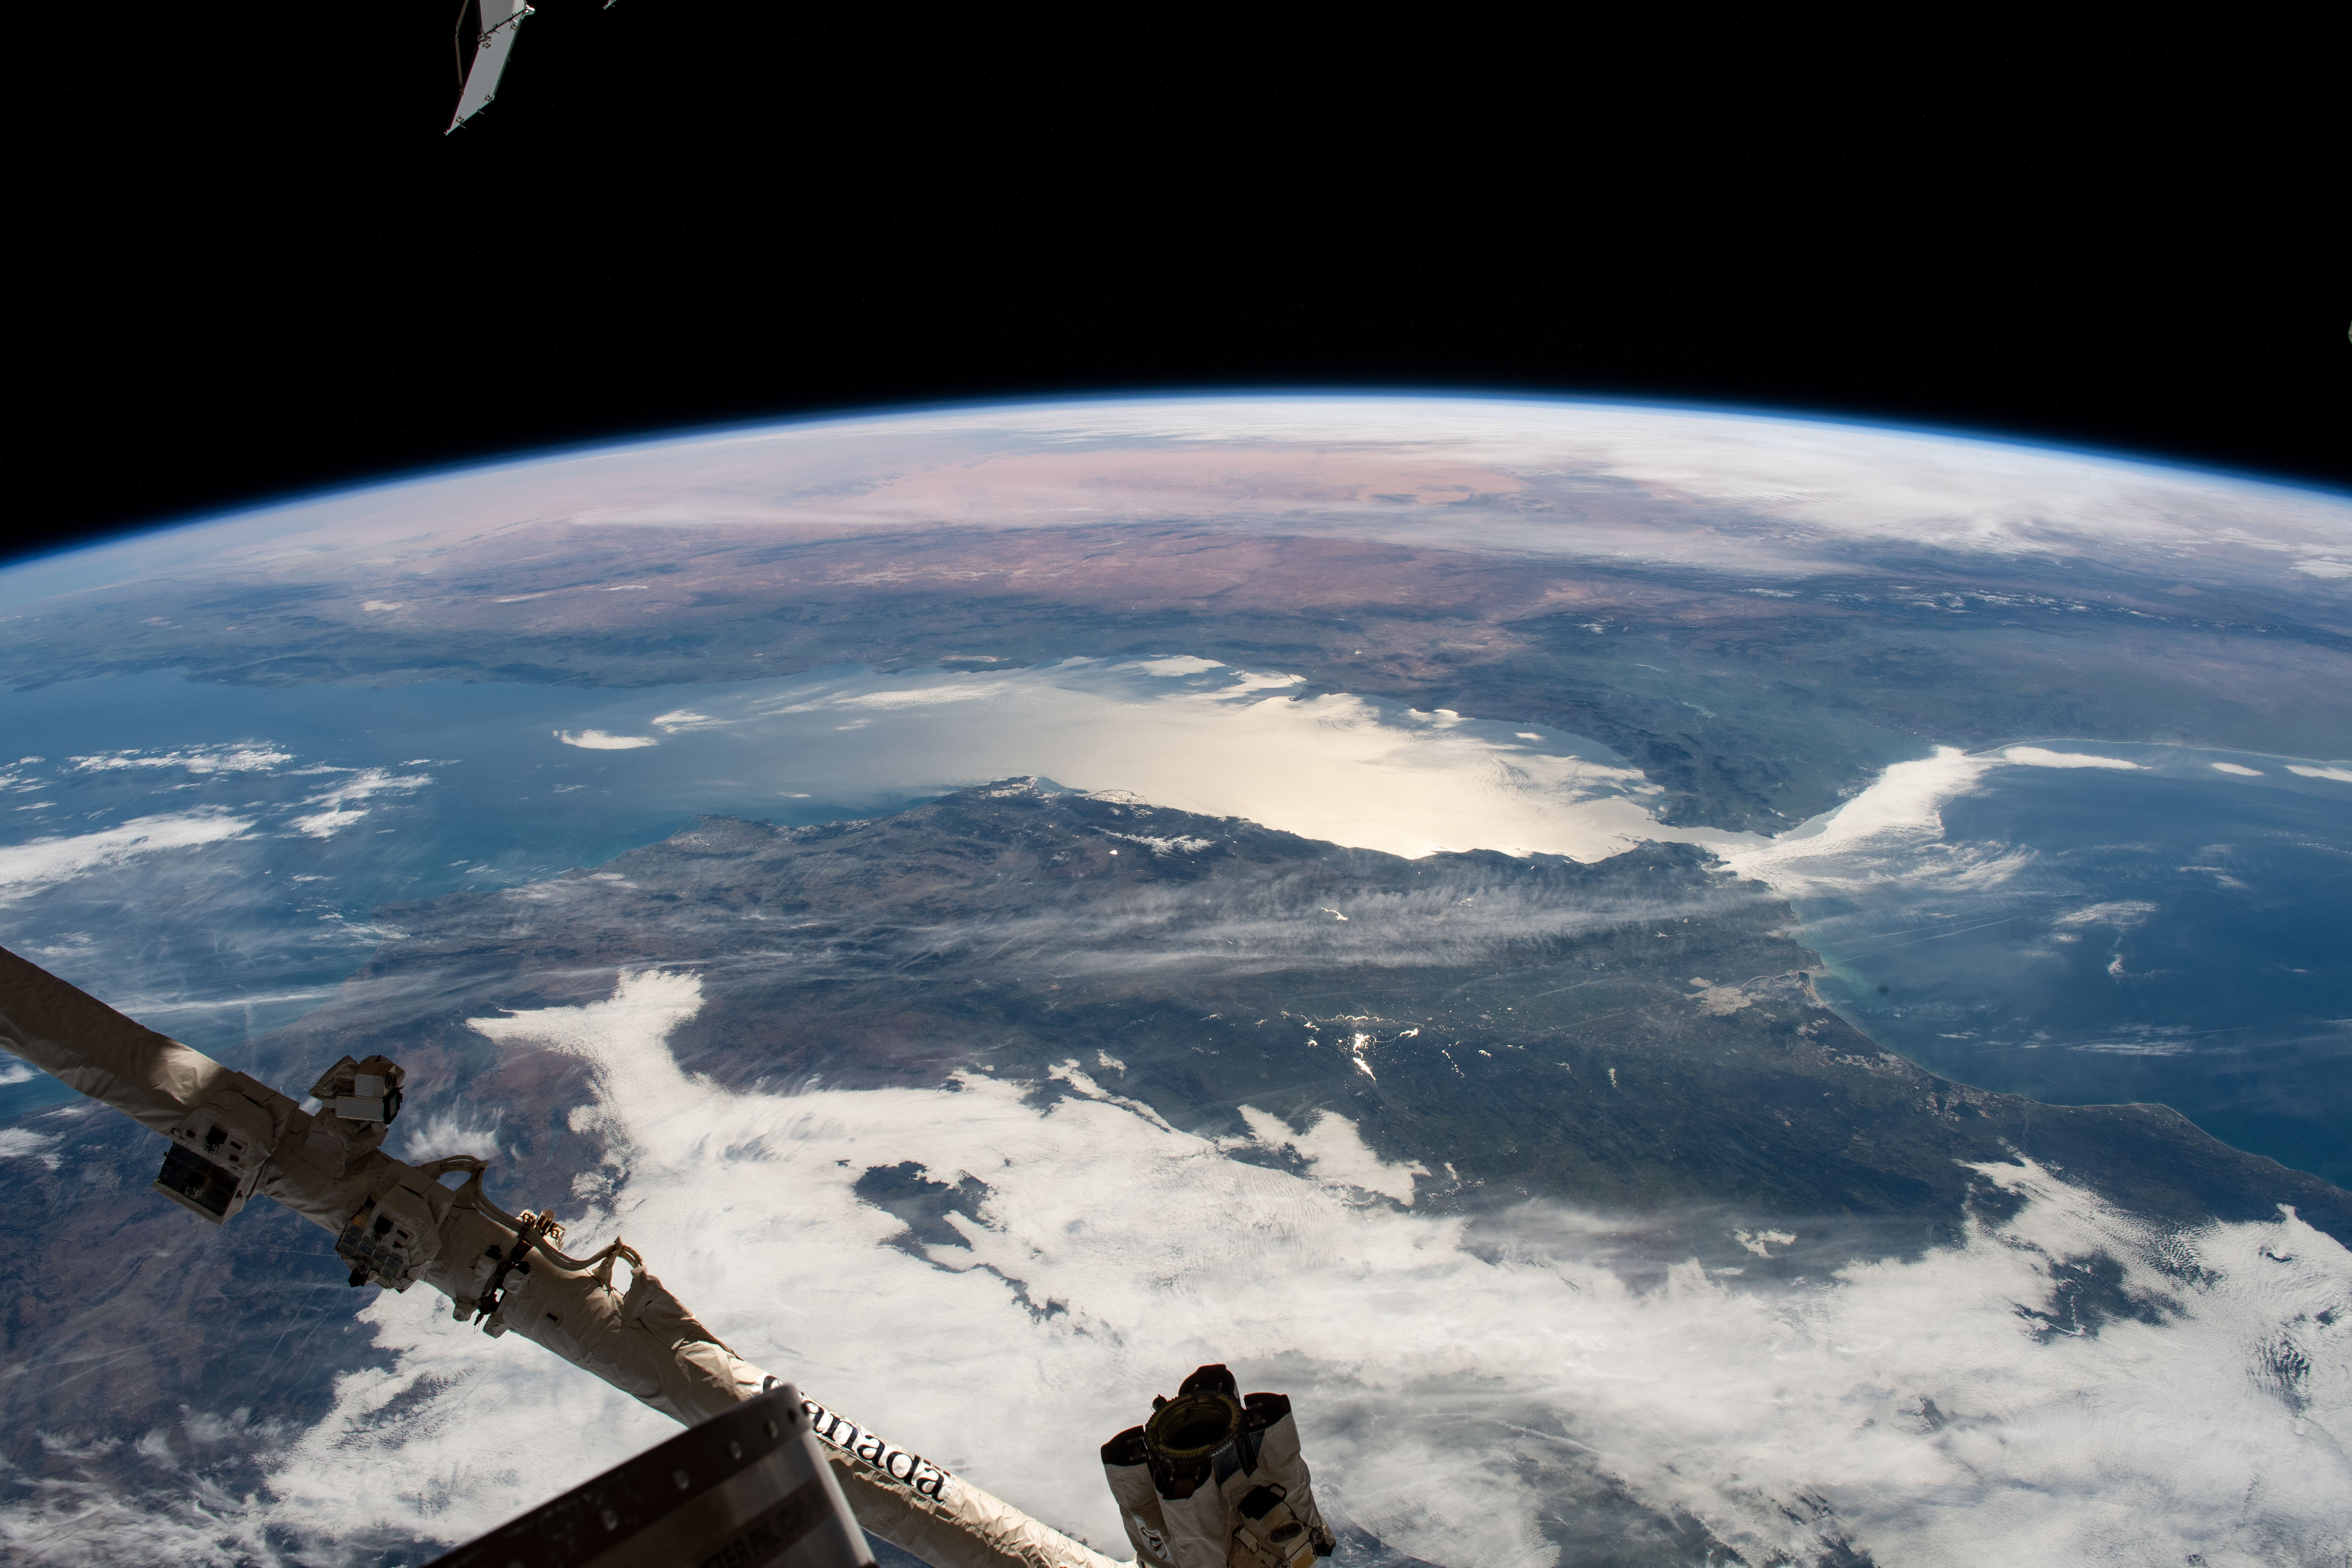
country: SPAIN
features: INTERNATIONAL SPACE STATION, LIMB, ALBORAN SEA, STRAIT OF GIBRALTAR, MALAGA, GRANANDA, GULF OF CADIZ, MADRID, FARO, RABAT
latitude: 37.0
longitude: -3.0
